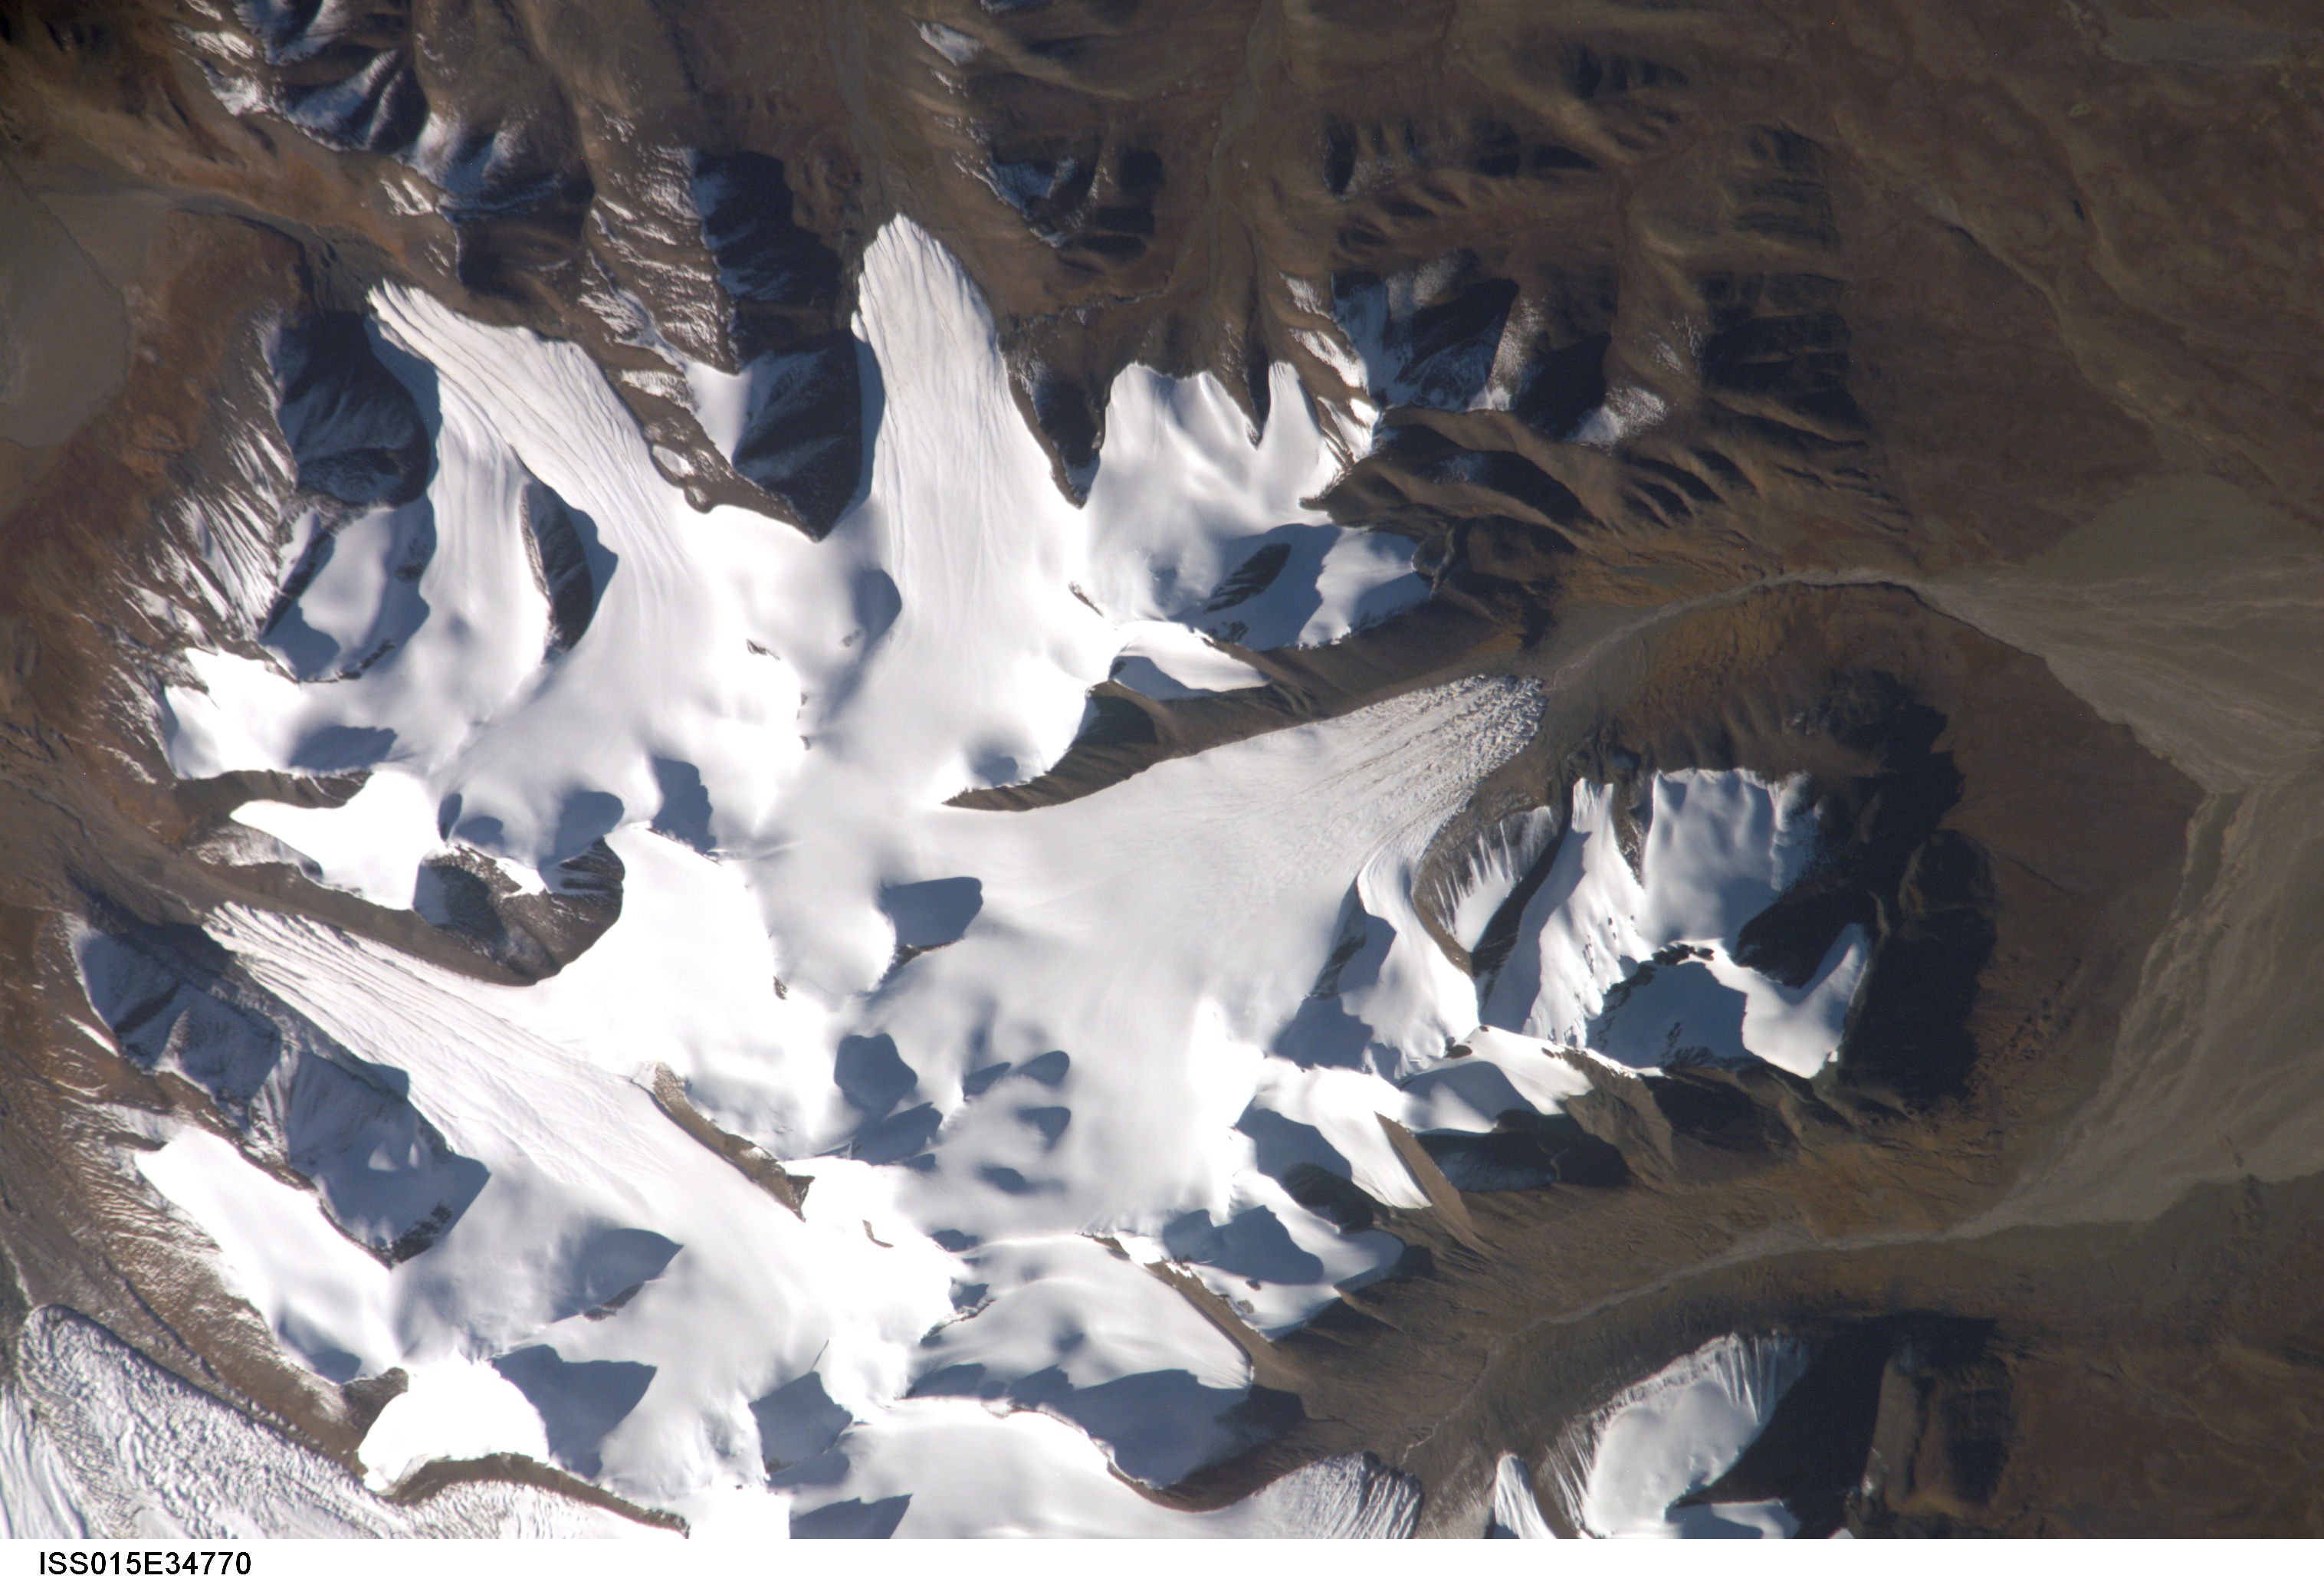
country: CHINA
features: TIBETAN PLAT. MT. GL.
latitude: 33.5
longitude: 91.1
